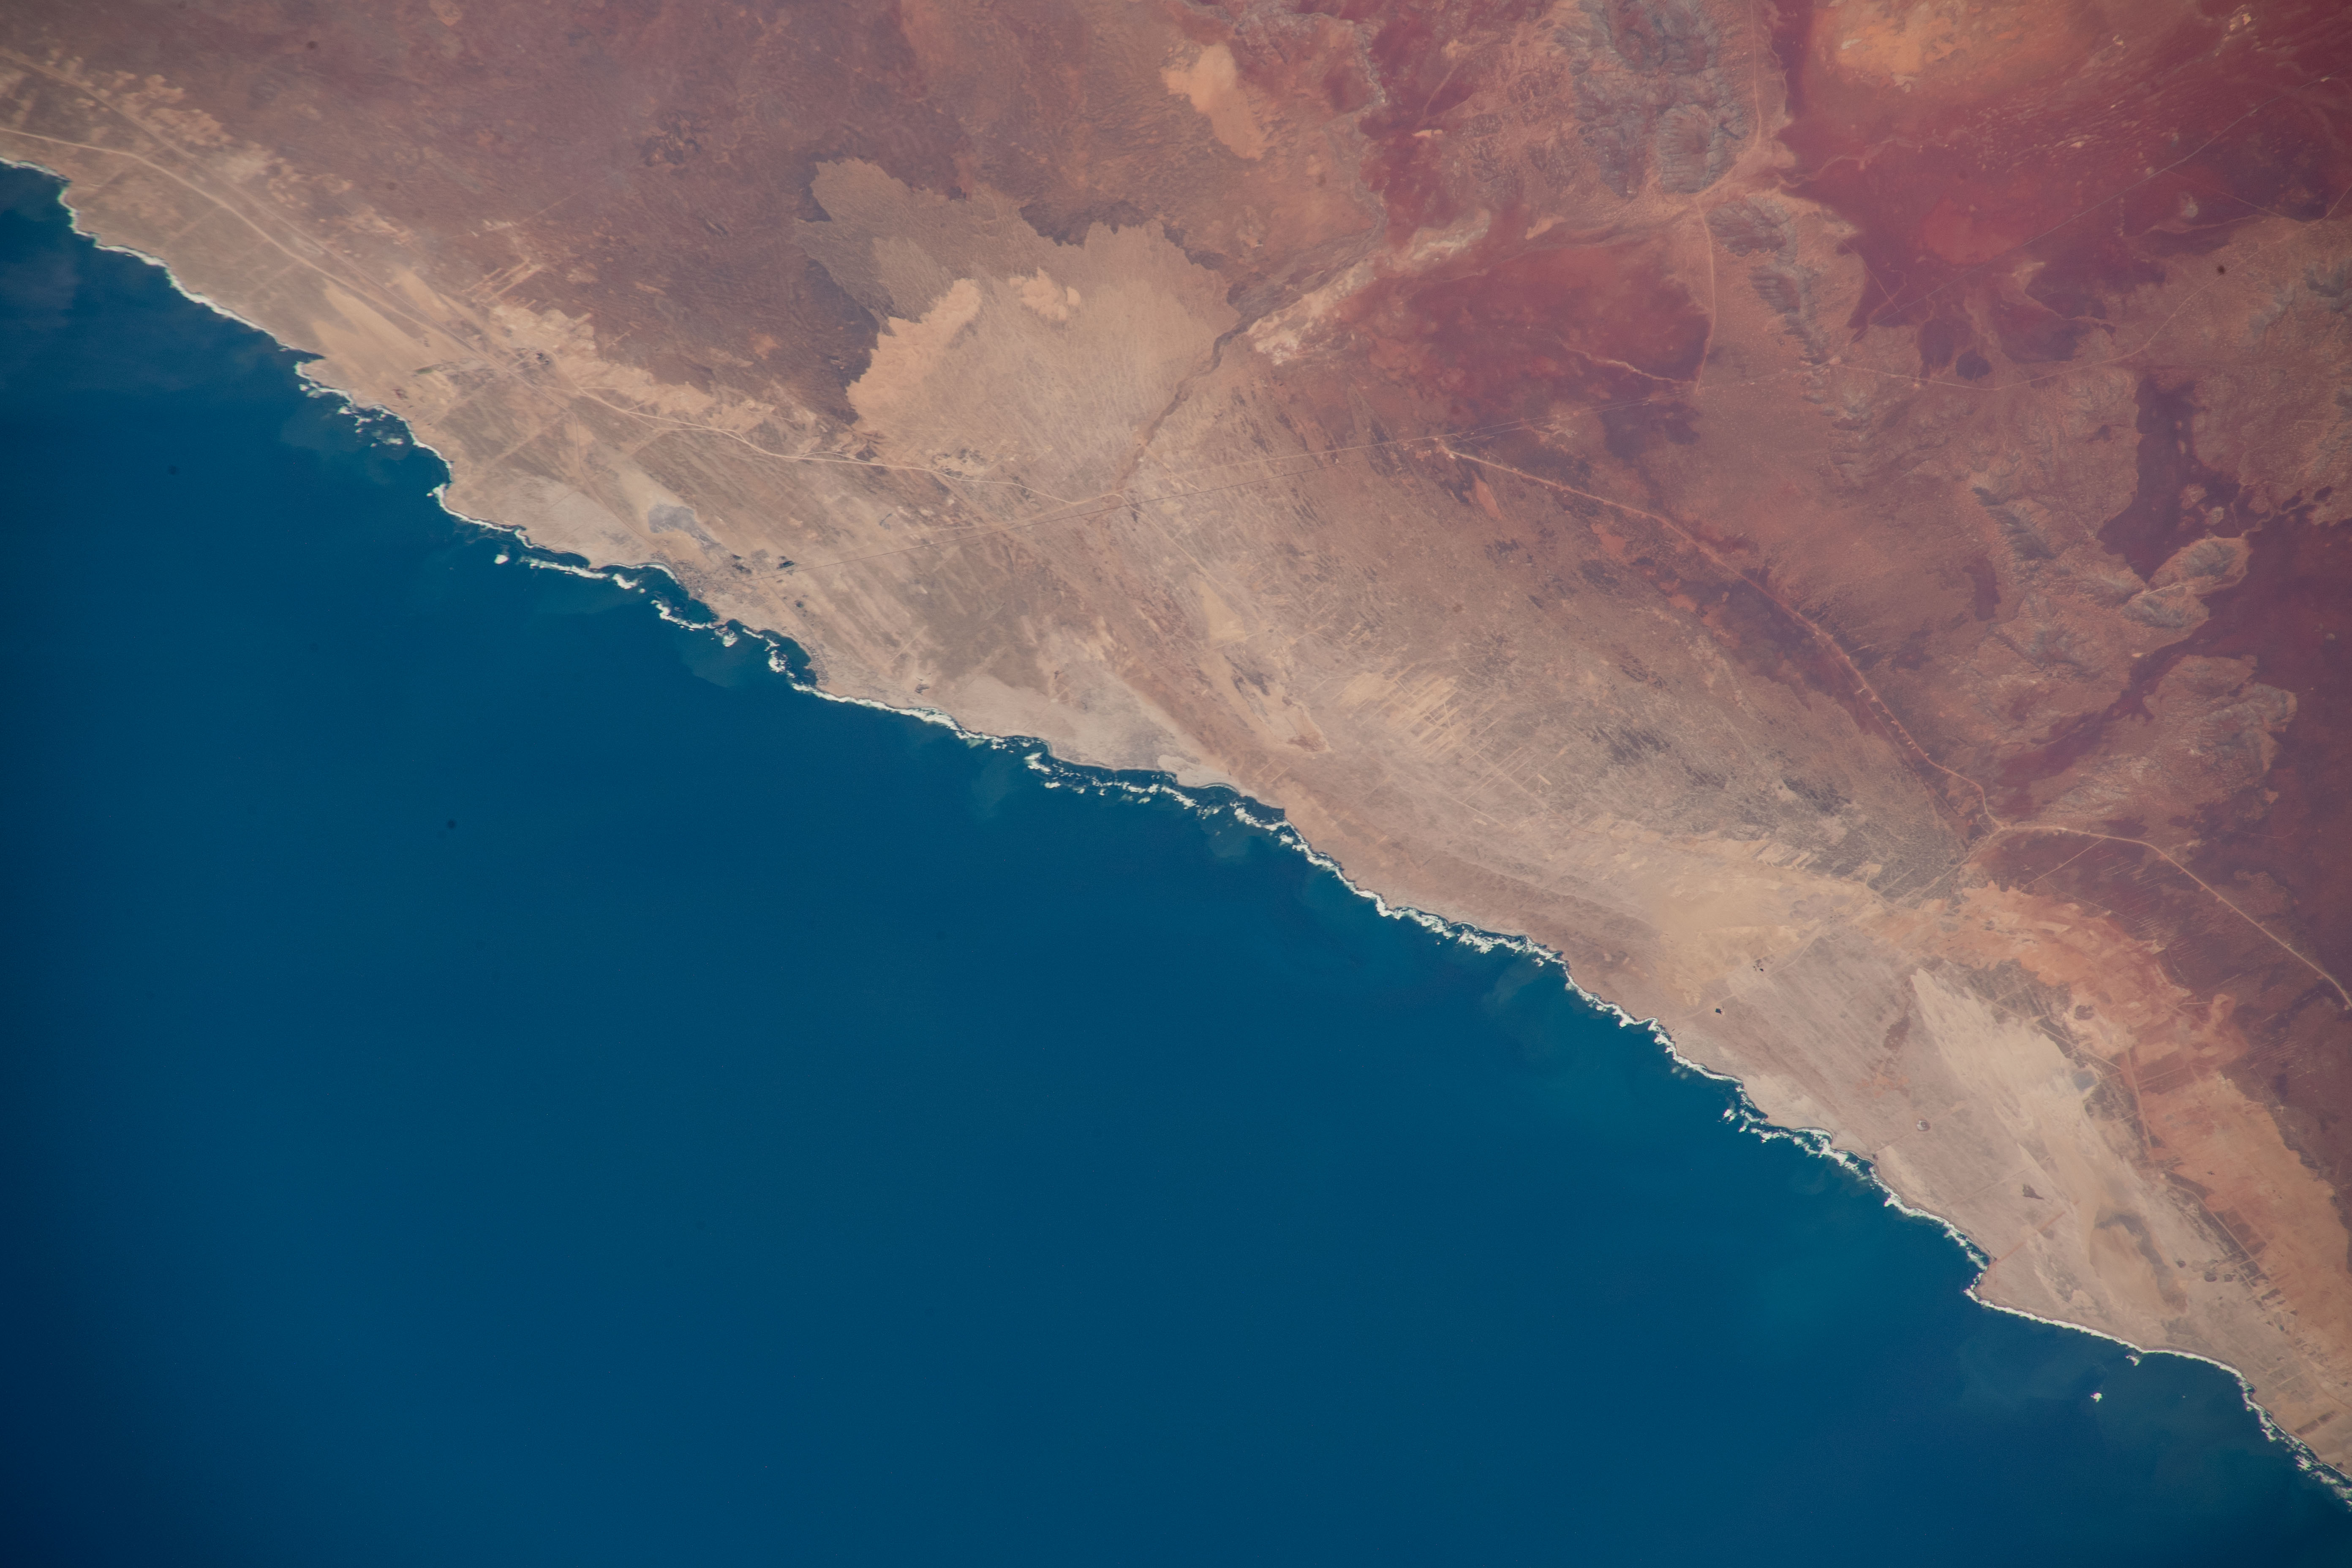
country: REPUBLIC SOUTH AFRICA
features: PORT NOLLOTH
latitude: -29.4
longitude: 16.9
